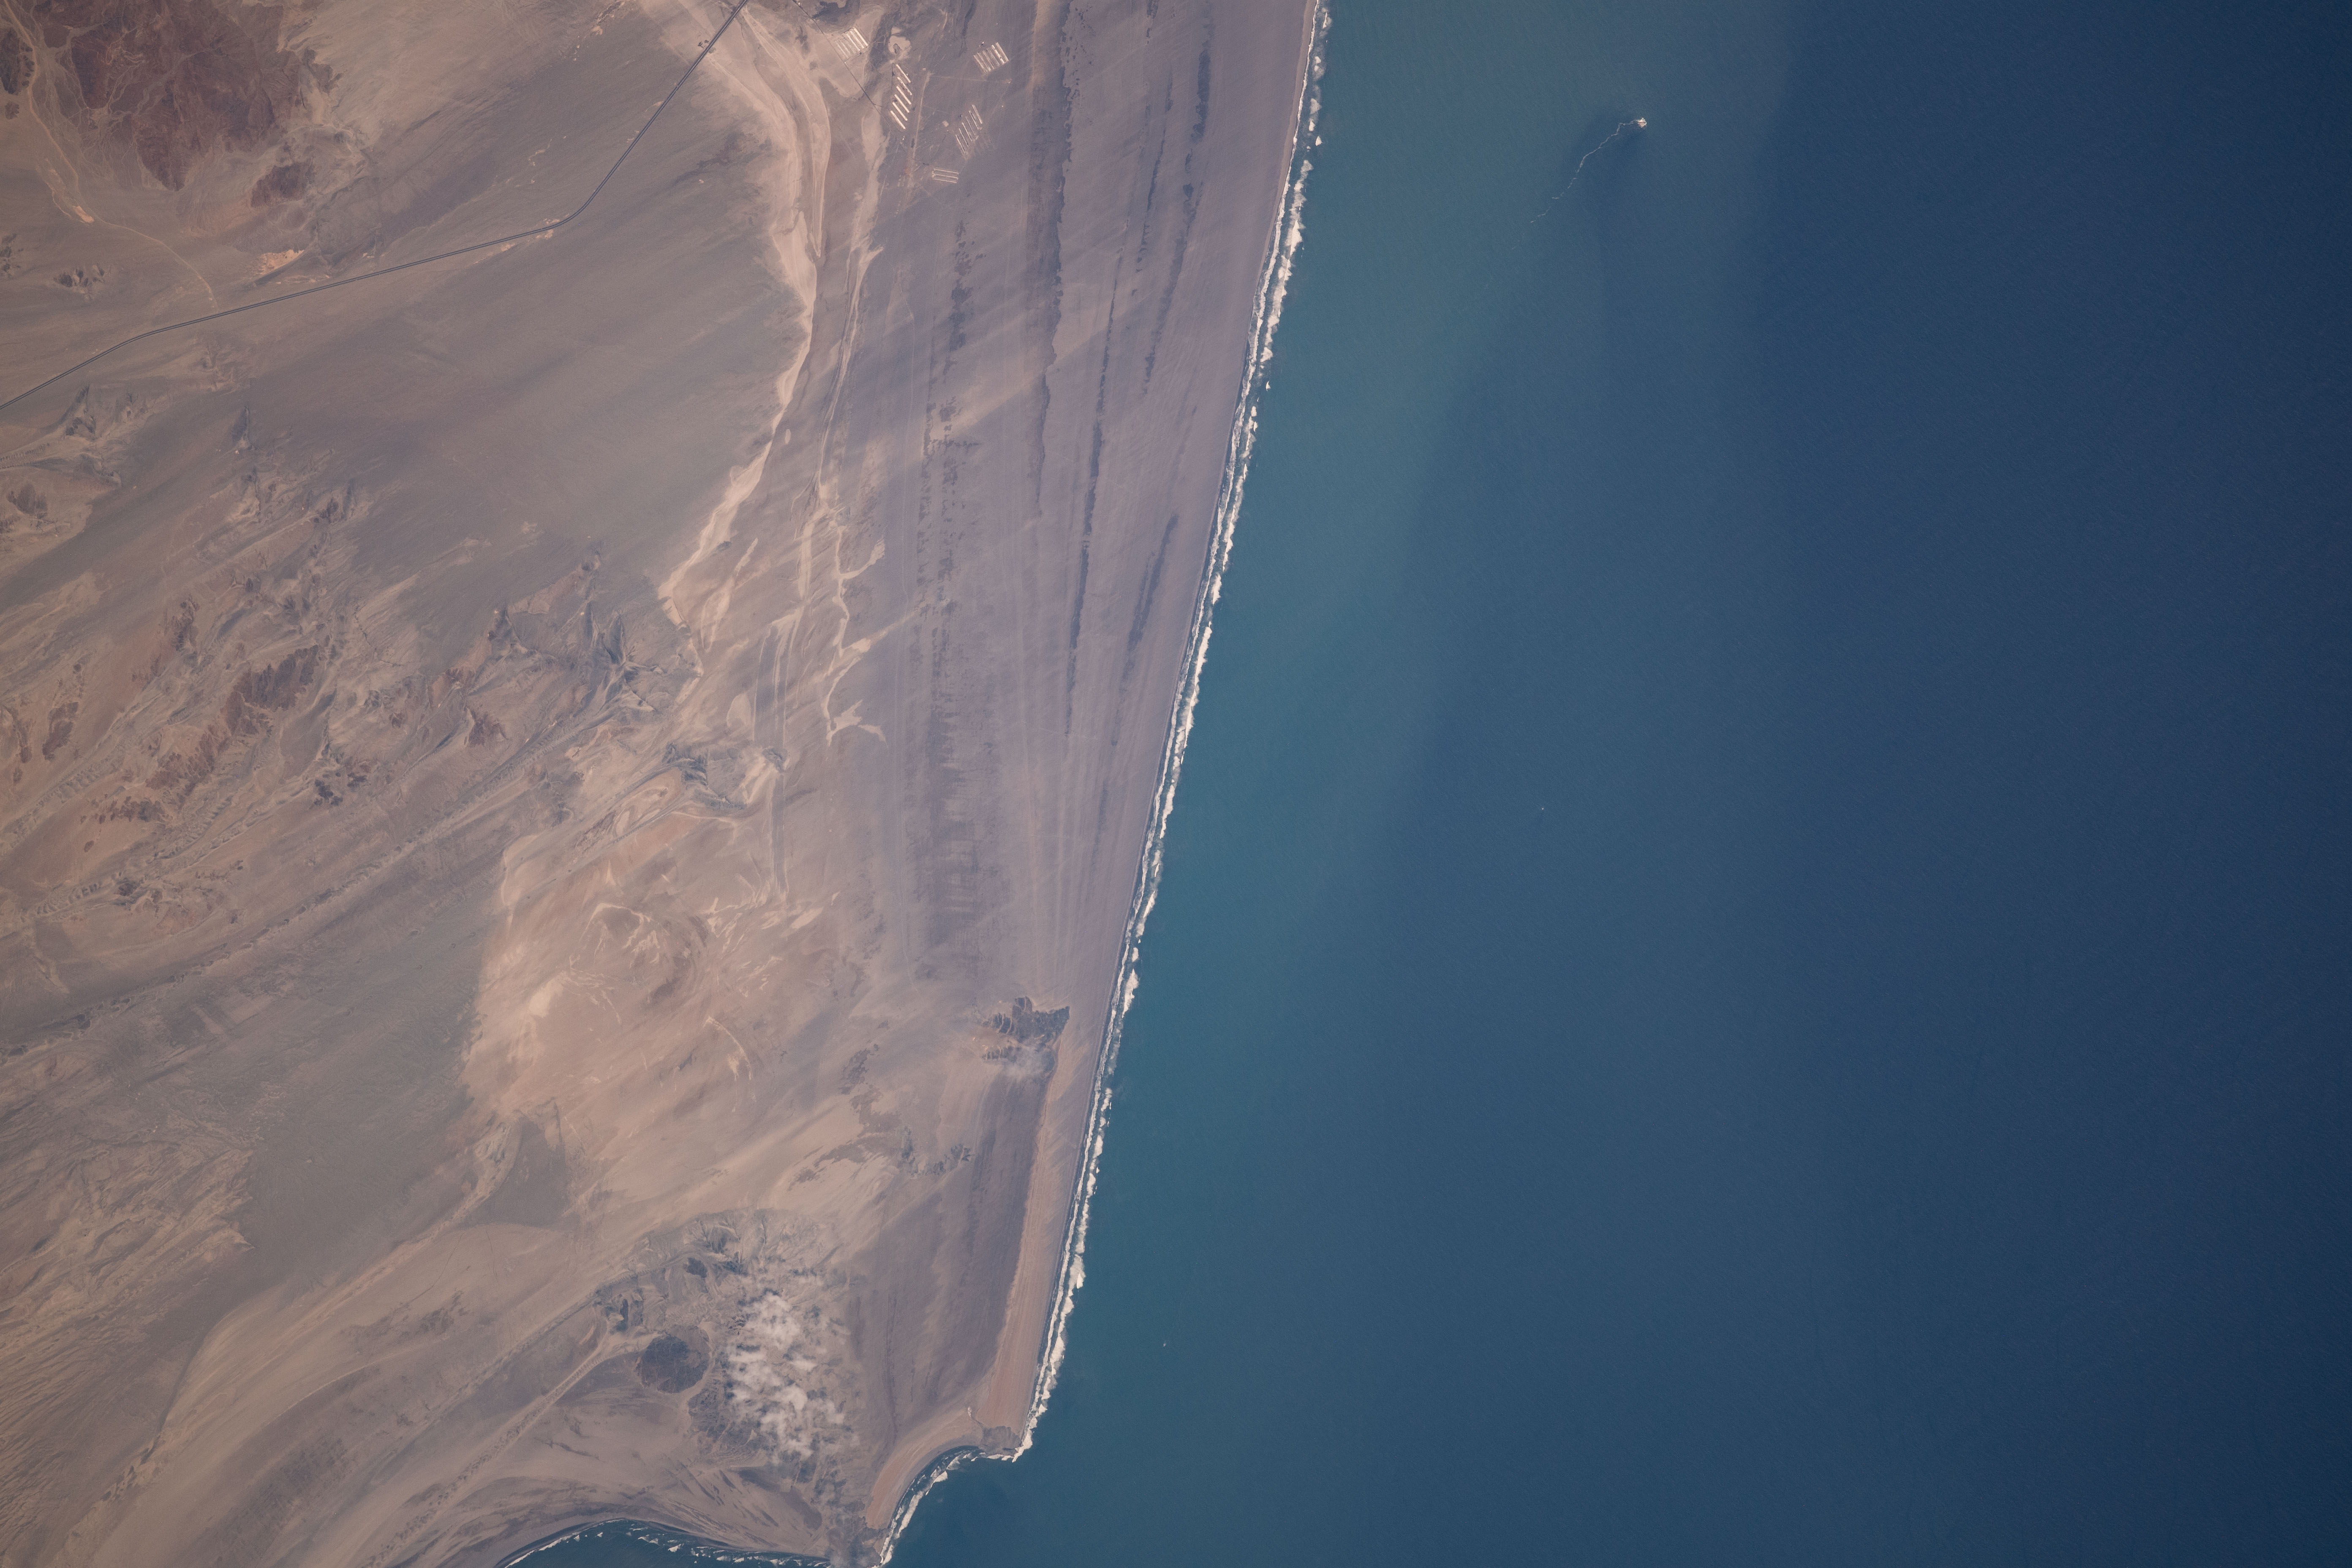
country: PERU
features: COASTLINE
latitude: -8.8
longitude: -78.7
